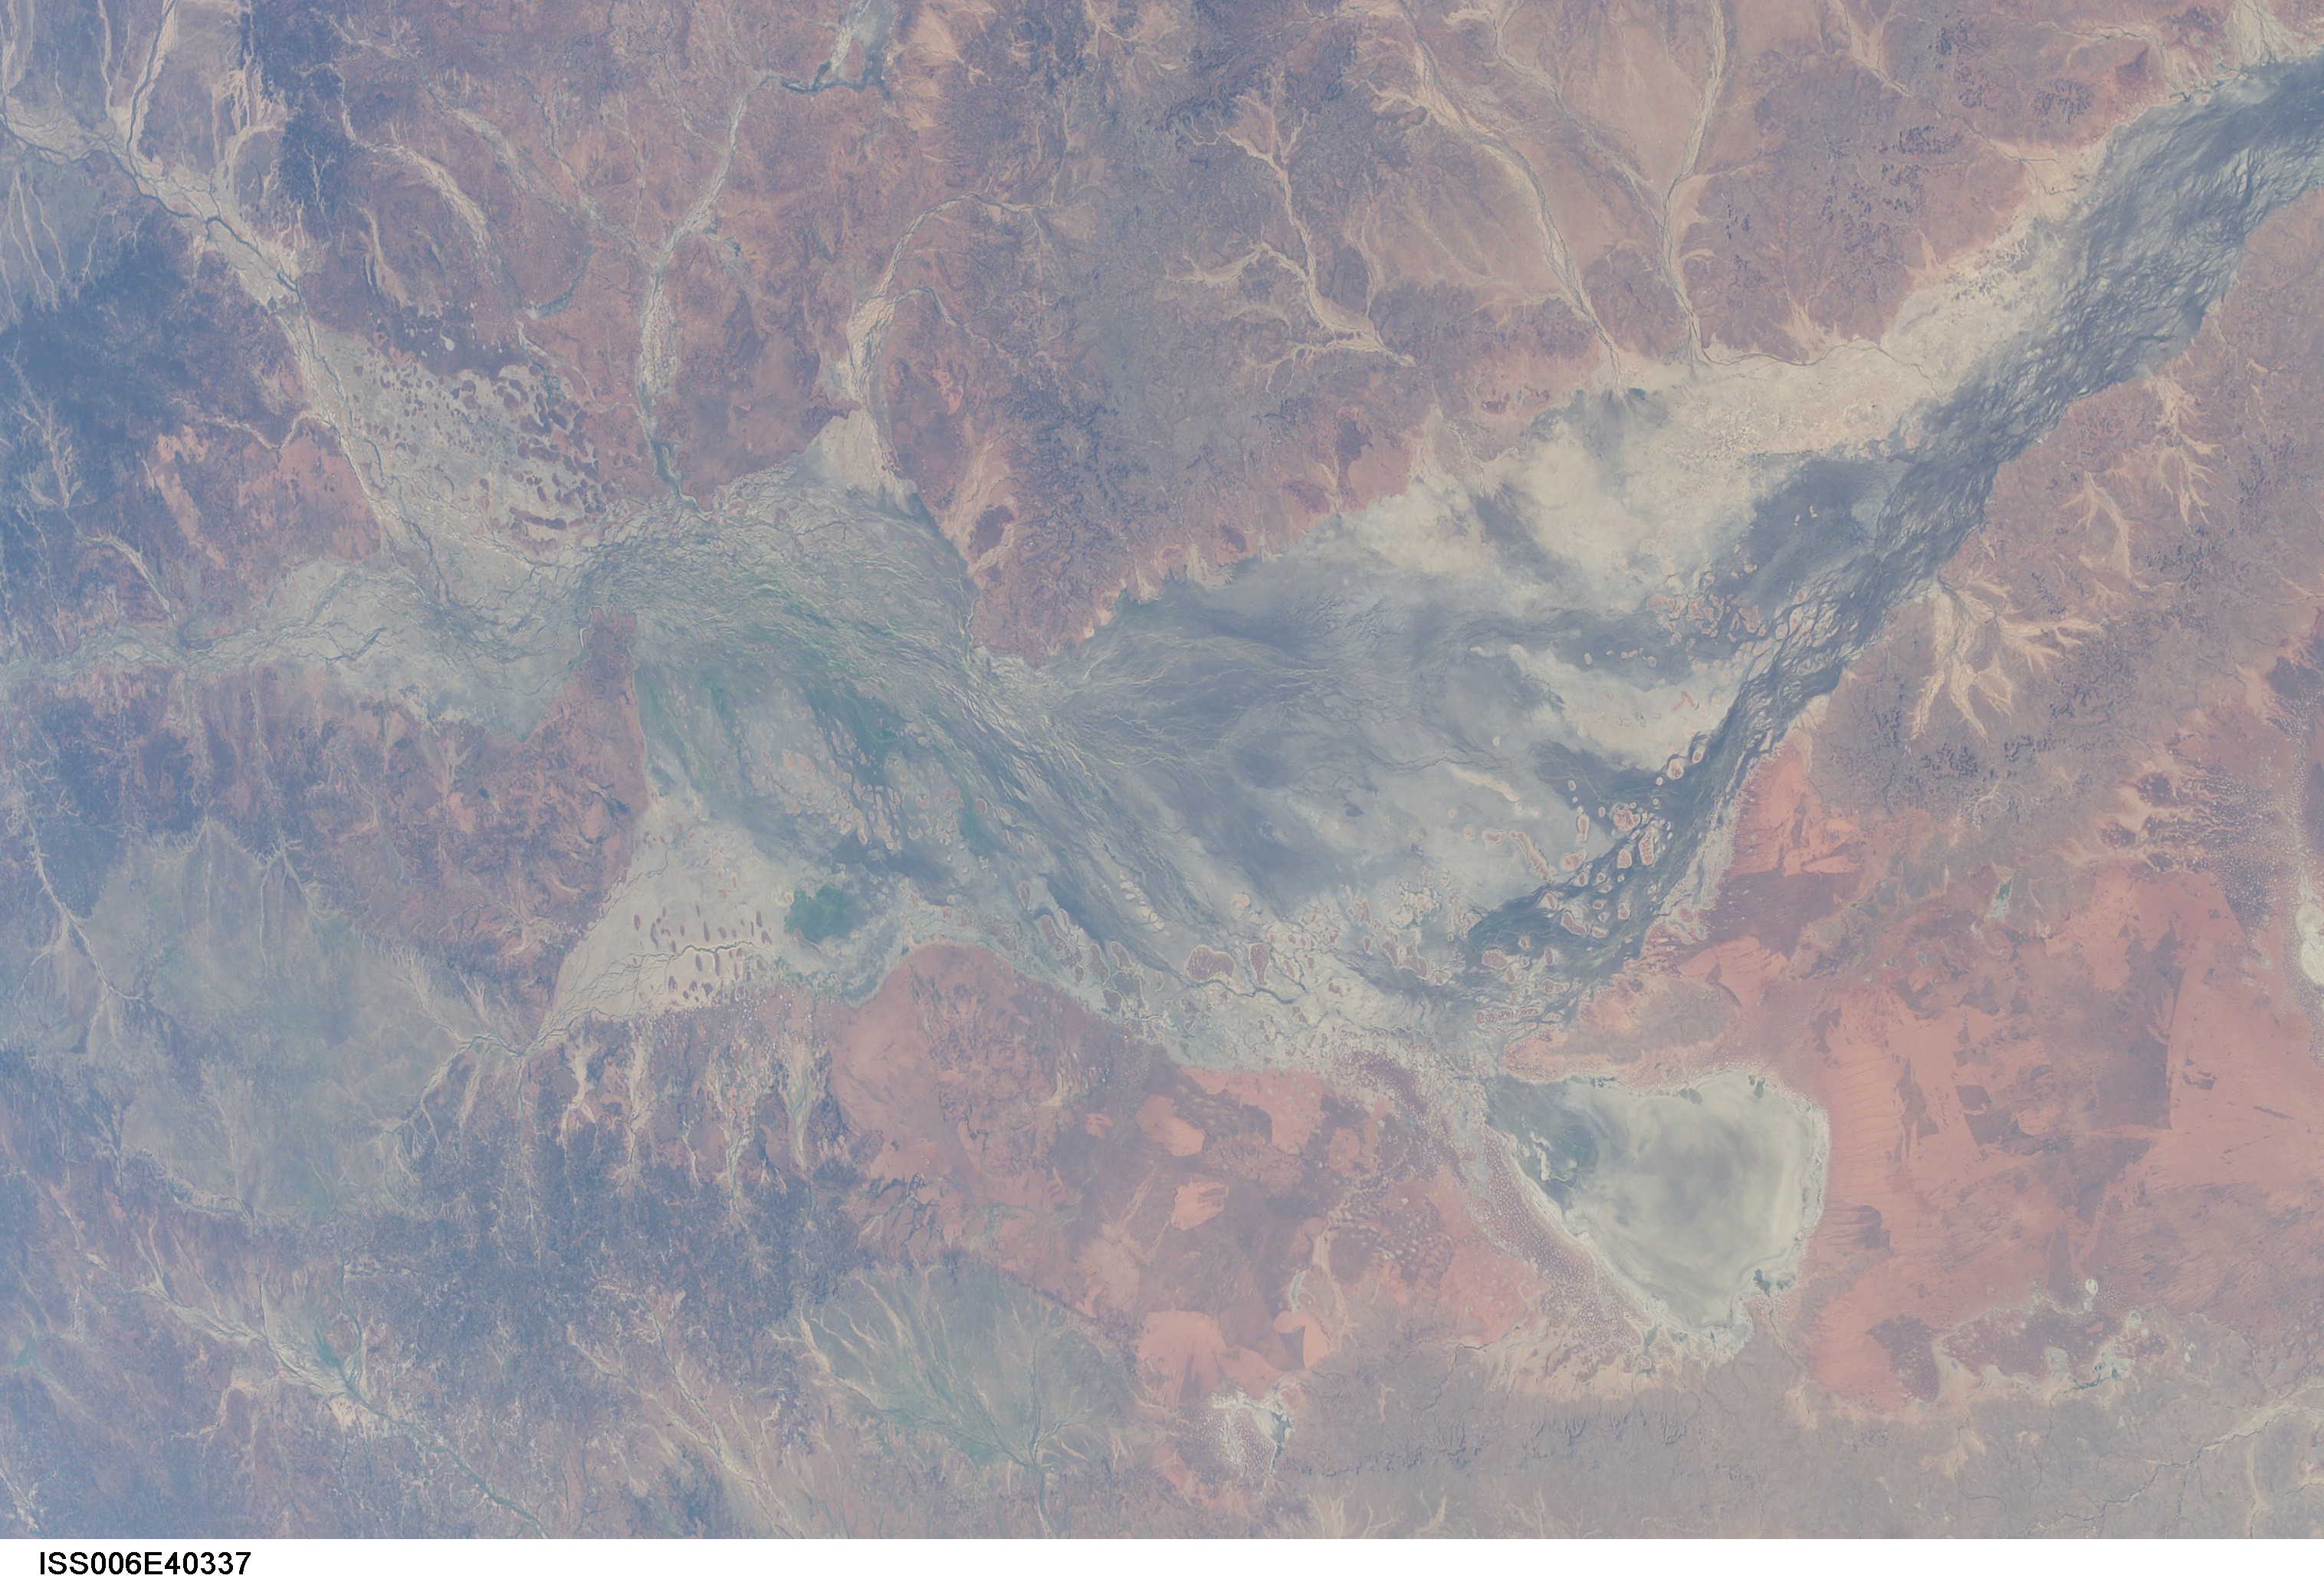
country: AUSTRALIA-Q
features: LAKE YAMMA YAMMA
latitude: -26.0
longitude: 142.0
